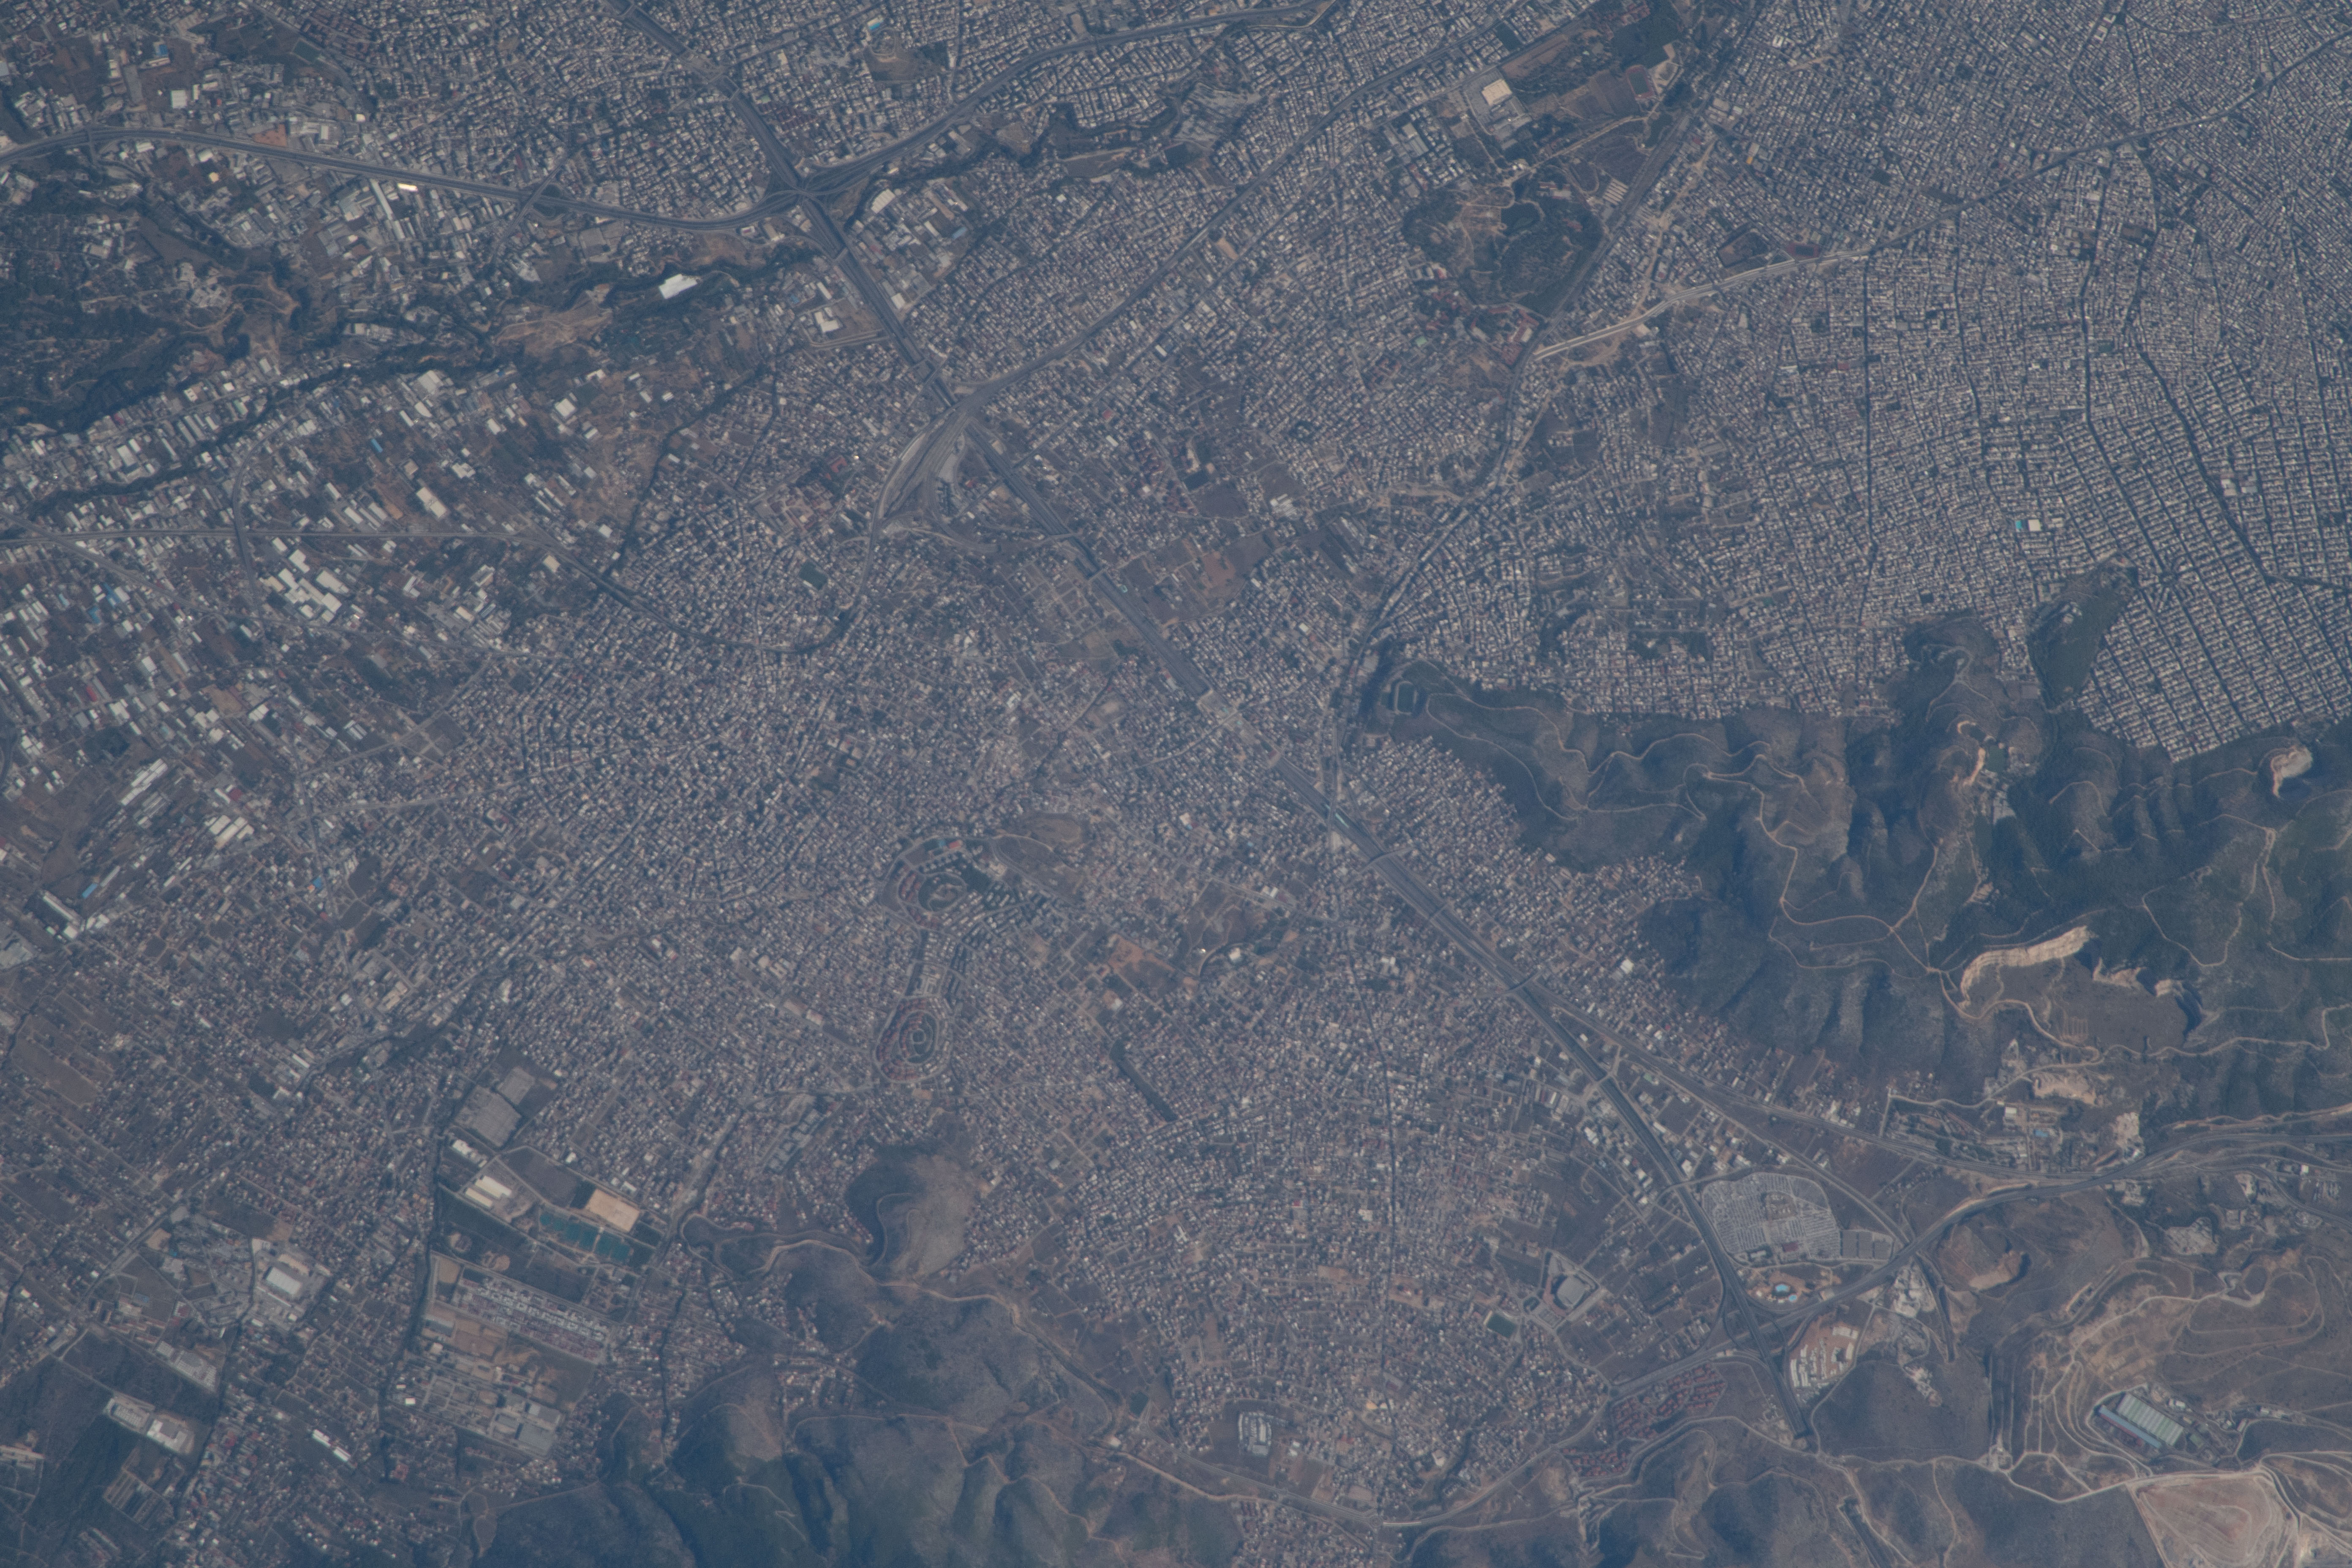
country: GREECE
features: ATHENS
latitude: 38.1
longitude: 23.7
